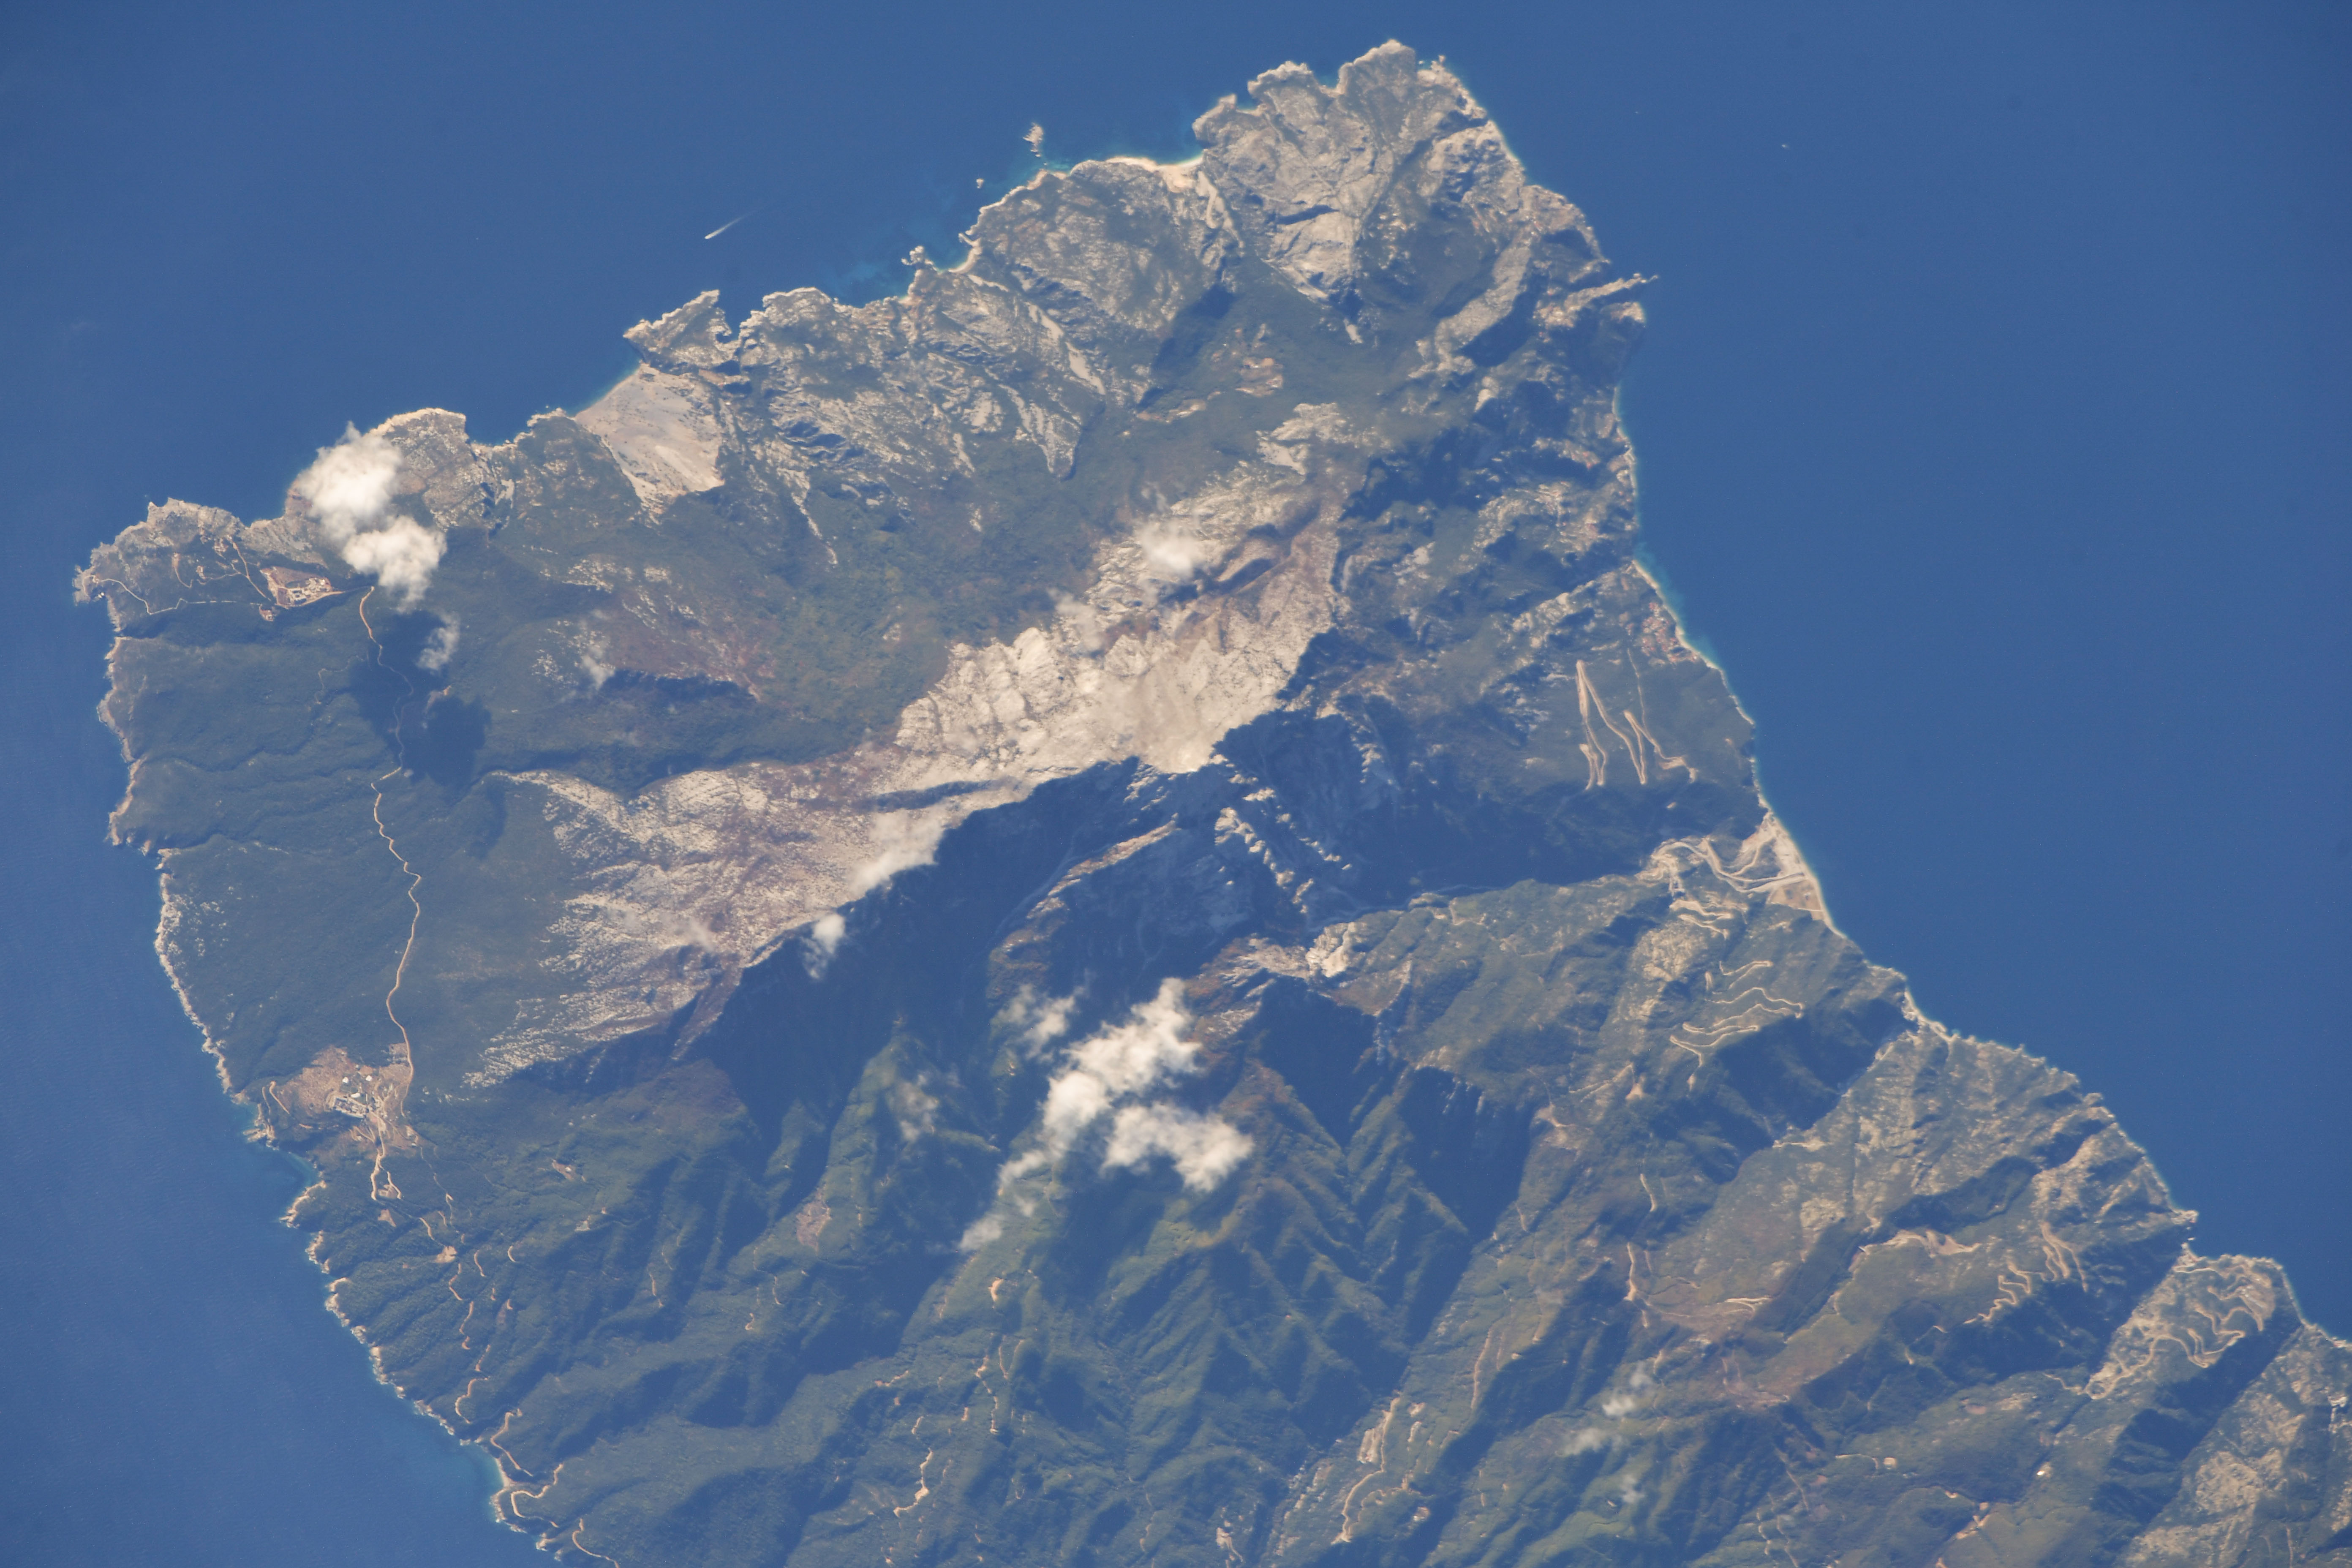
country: GREECE
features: MOUNT ATHOS, PENINSULA, DRAINAGE
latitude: 40.2
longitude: 24.3
